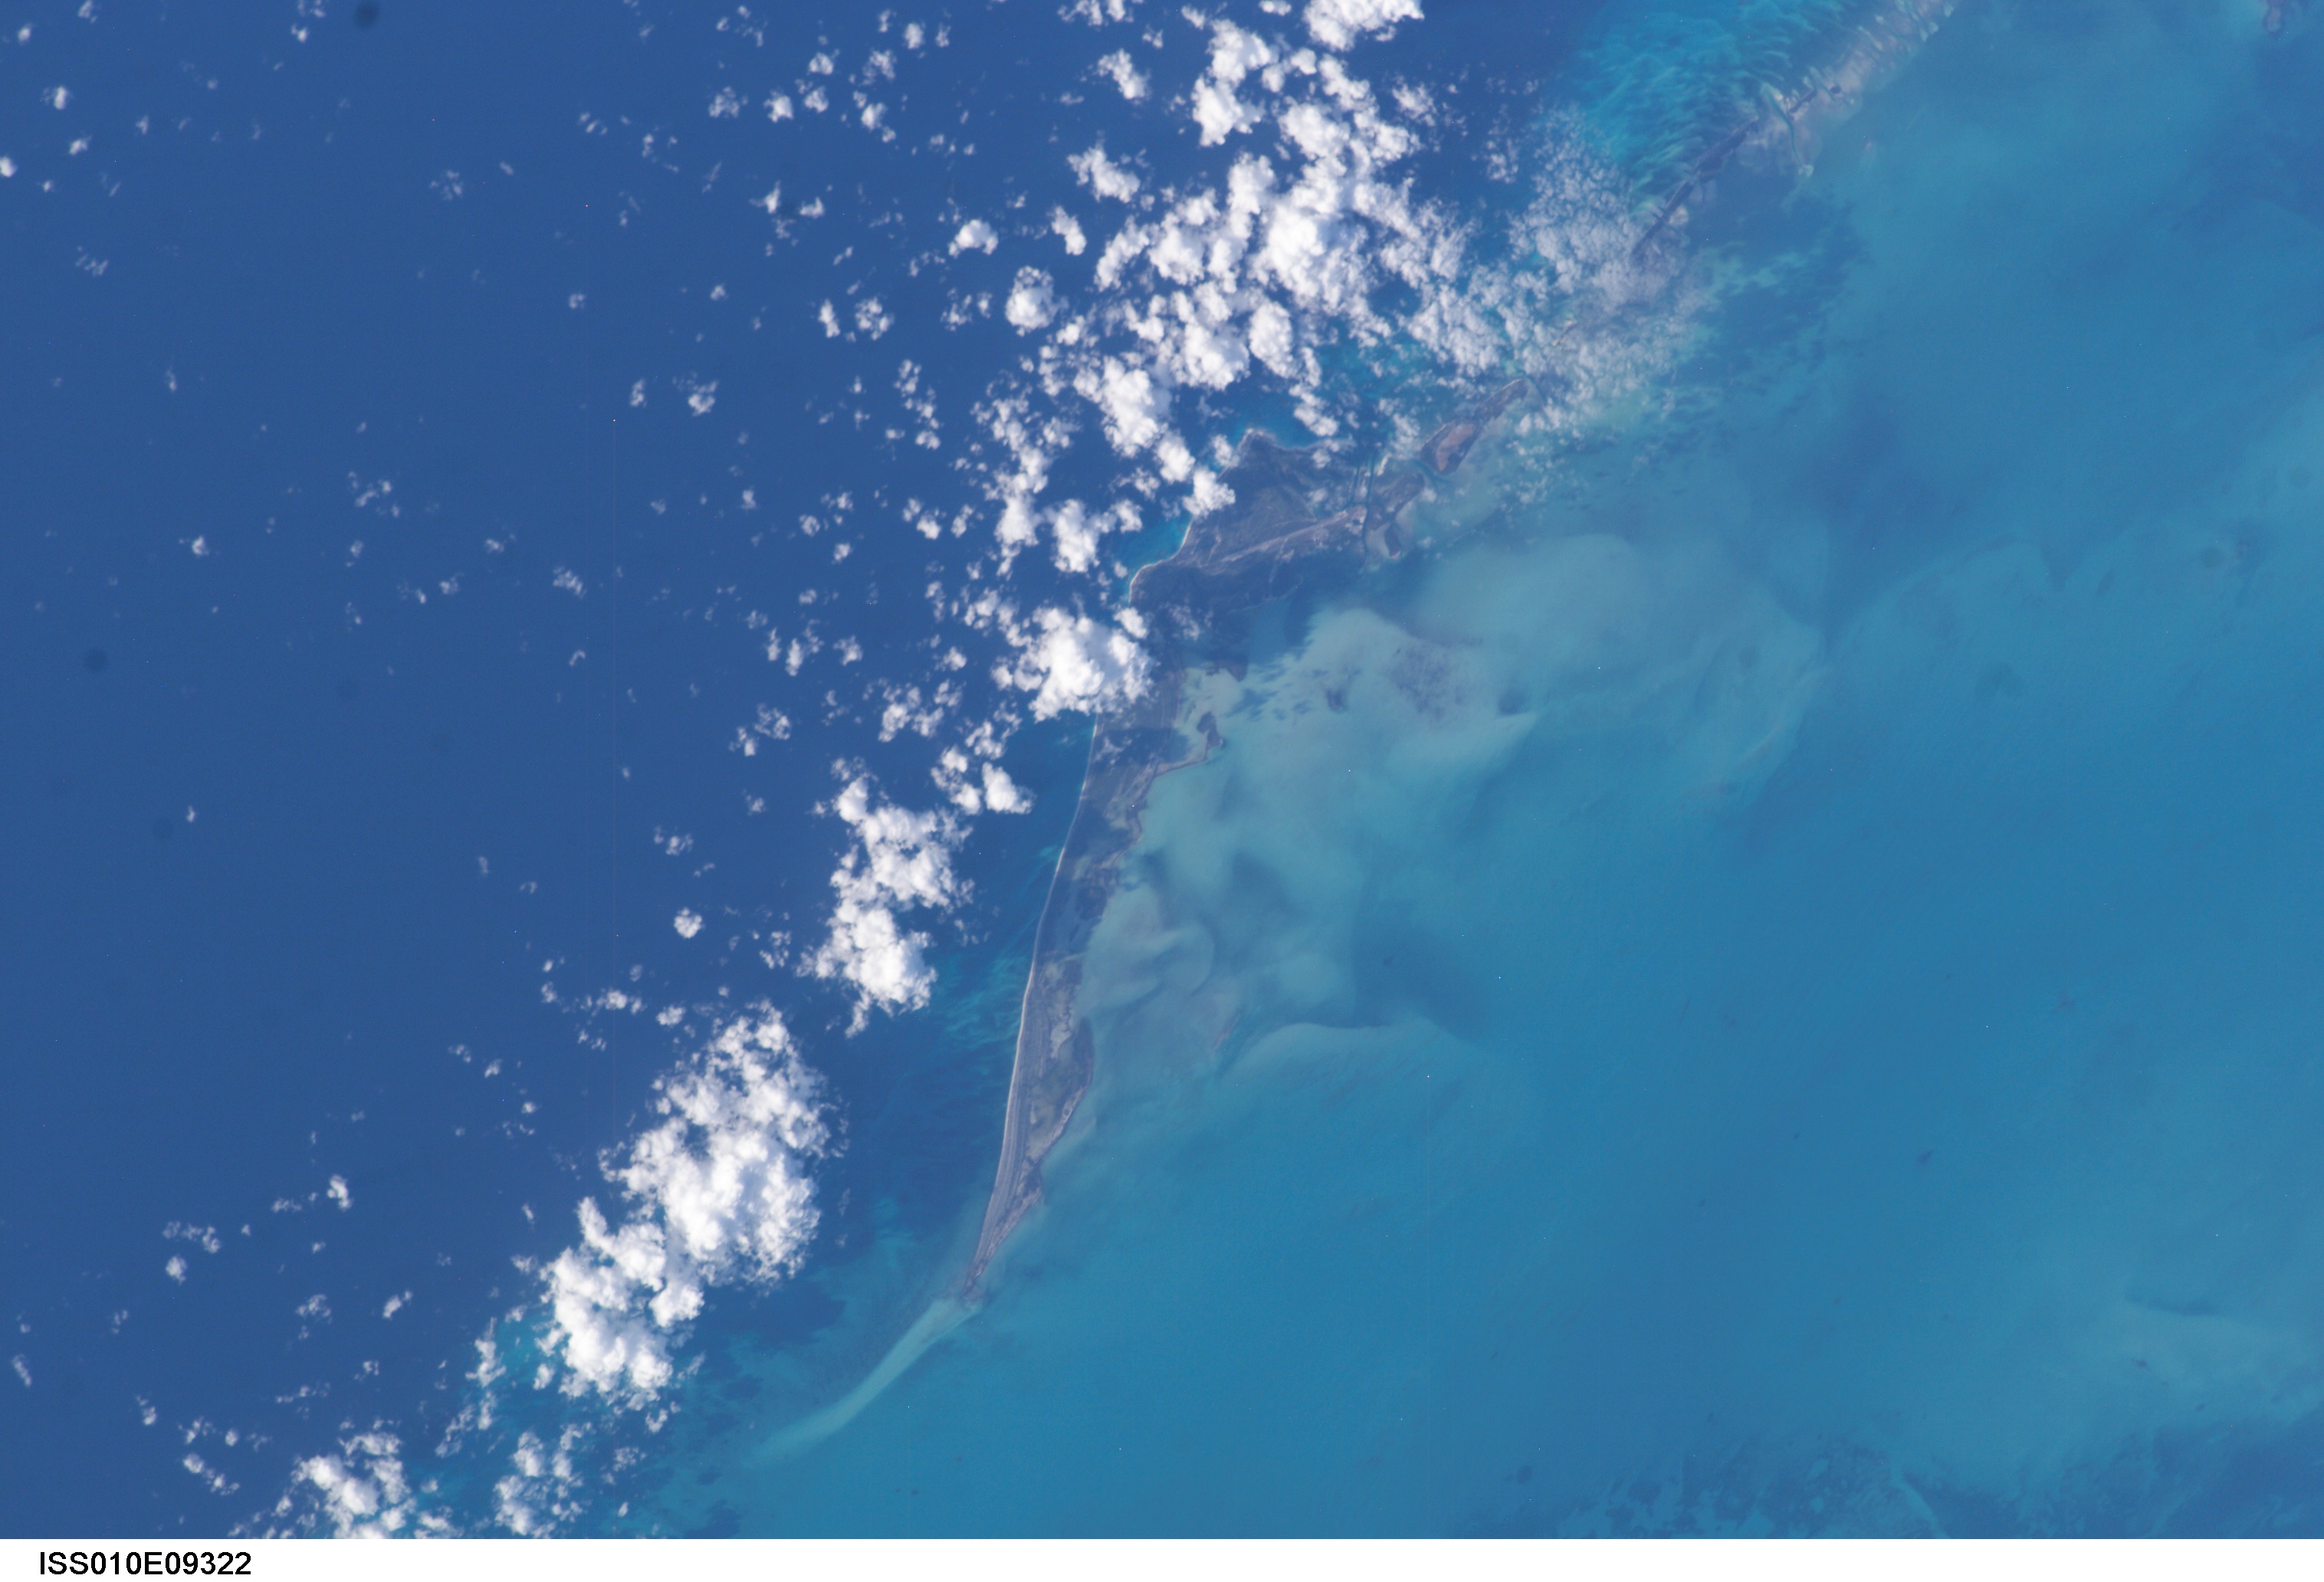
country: CUBA
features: CAYO LAOGO, AIRPORT
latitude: 21.5
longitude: -81.5
